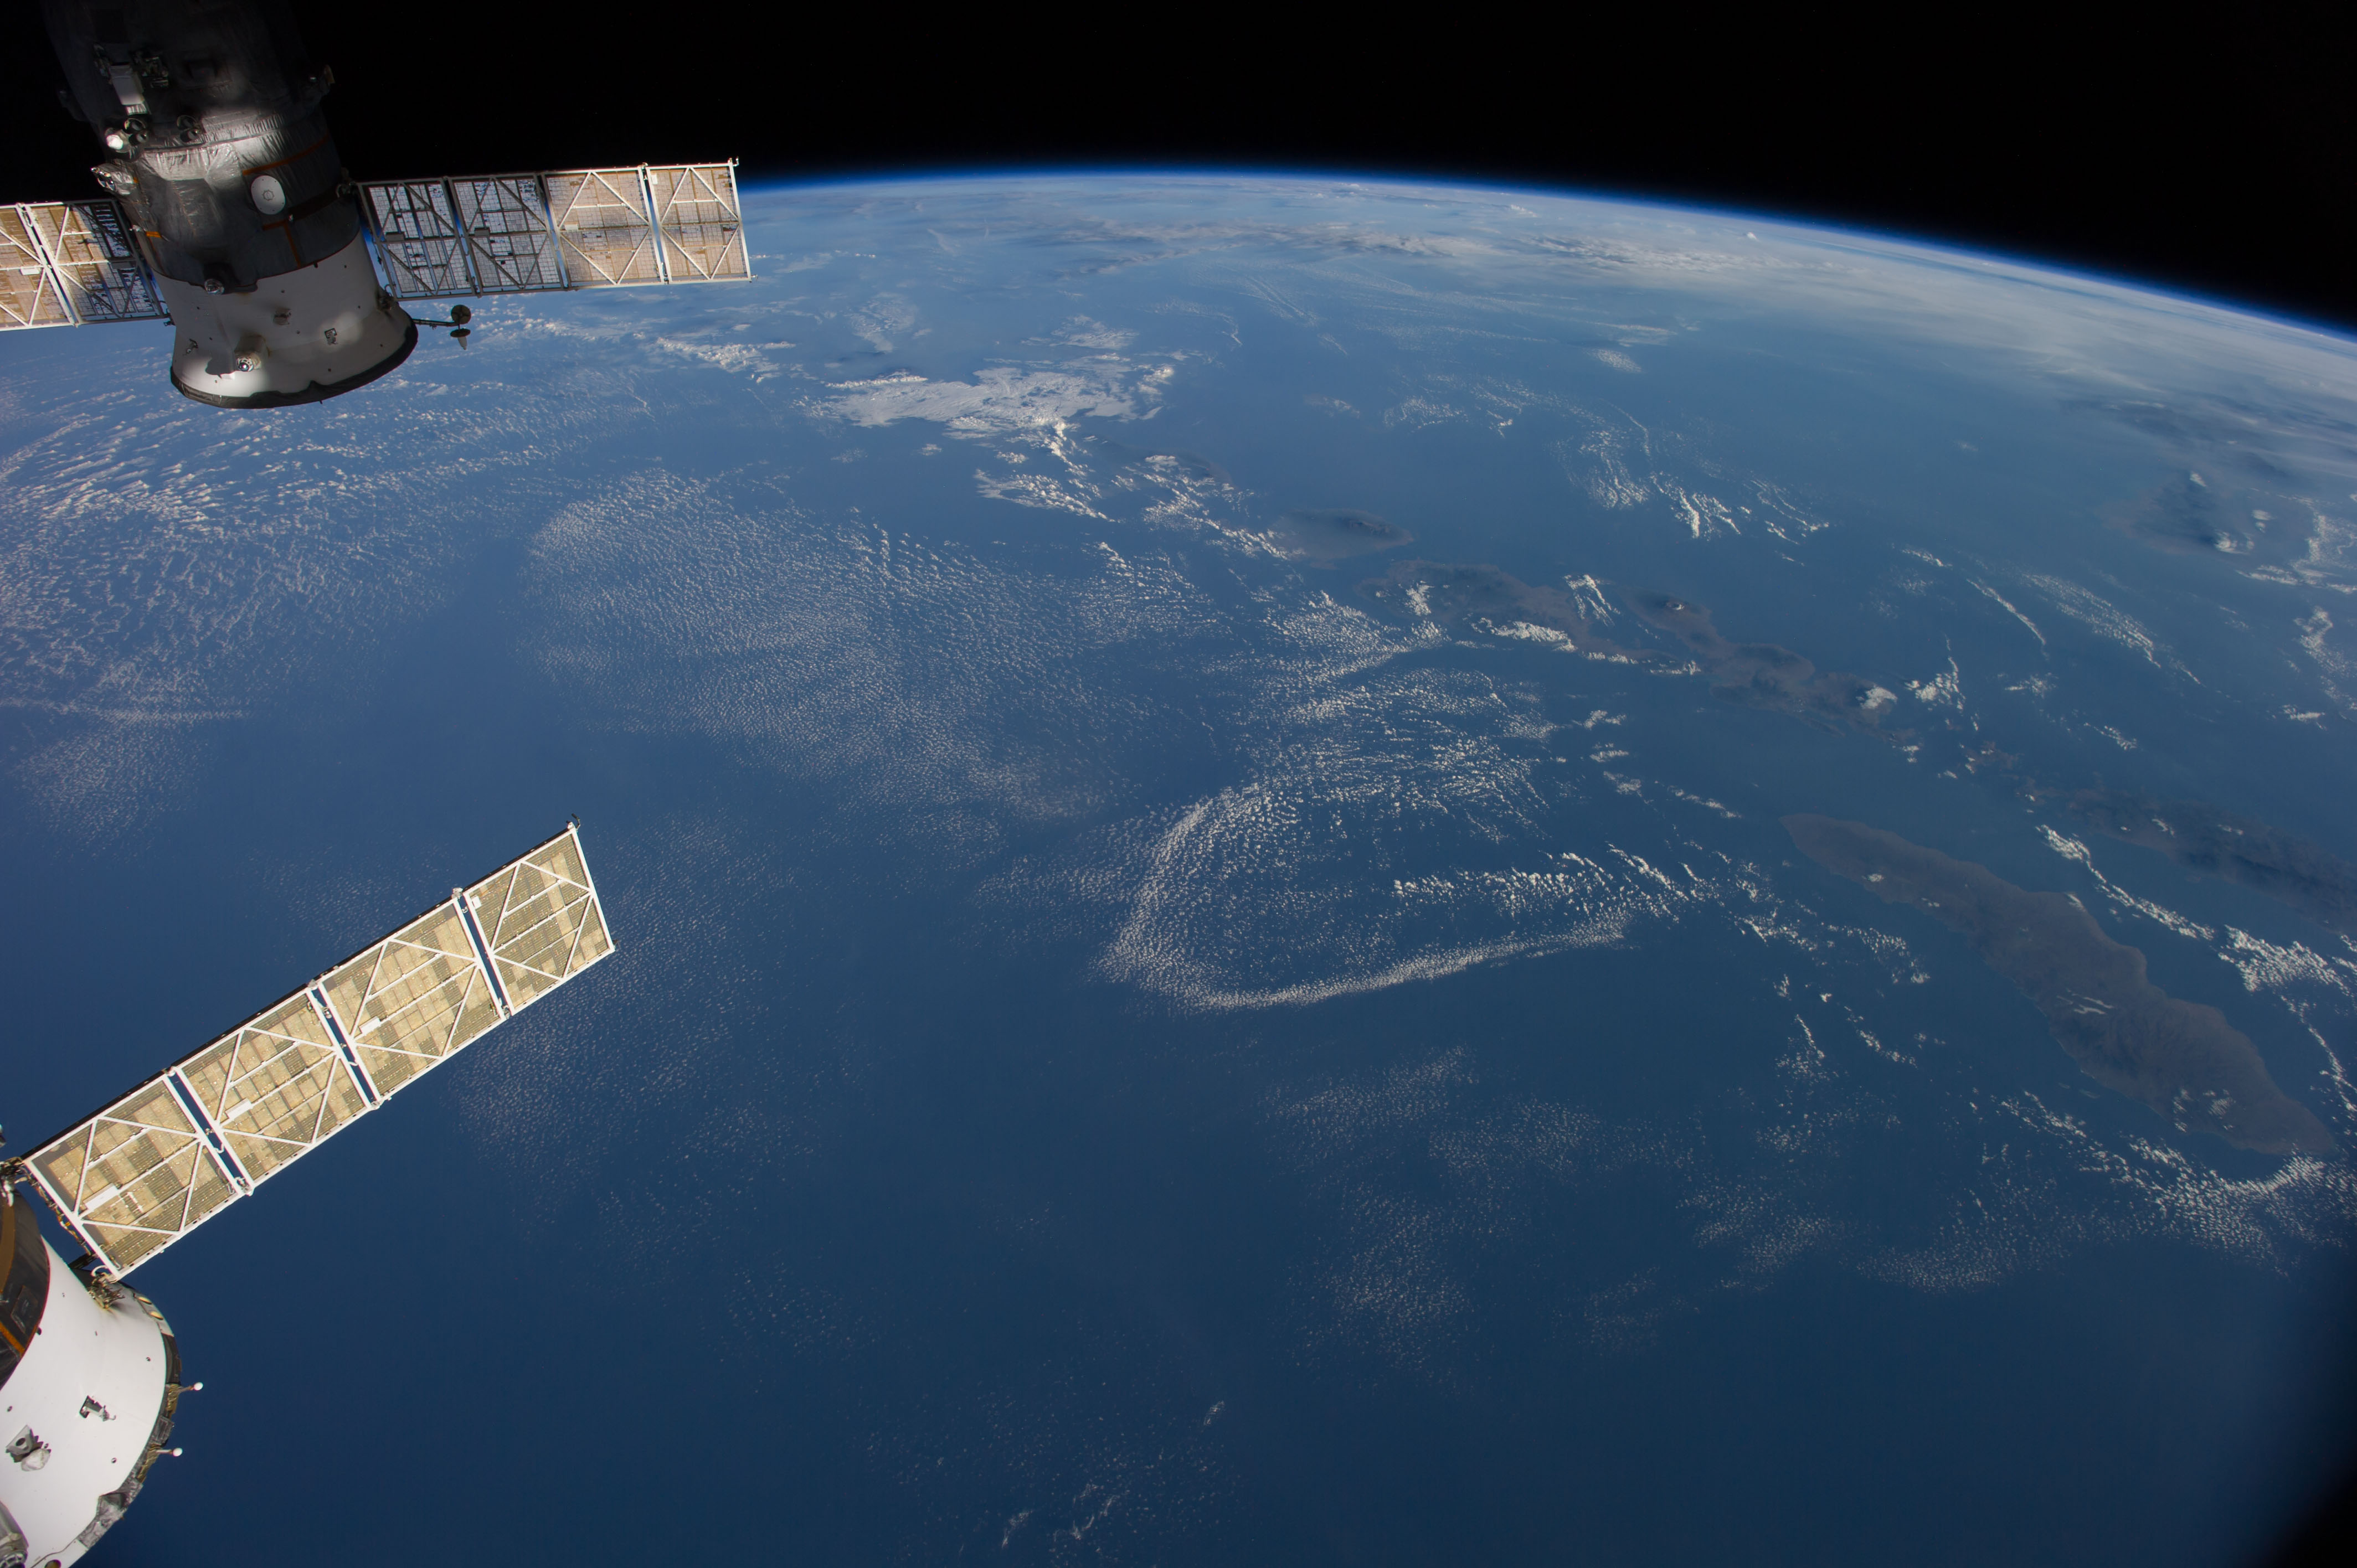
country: INDONESIA
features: BALI, W. NUSA TENGGARA, BALI S., JAVA S., MT. RINJANI, MT. TAMBORA, ATMOSPHERIC LIMB
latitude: -10.5
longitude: 116.0
